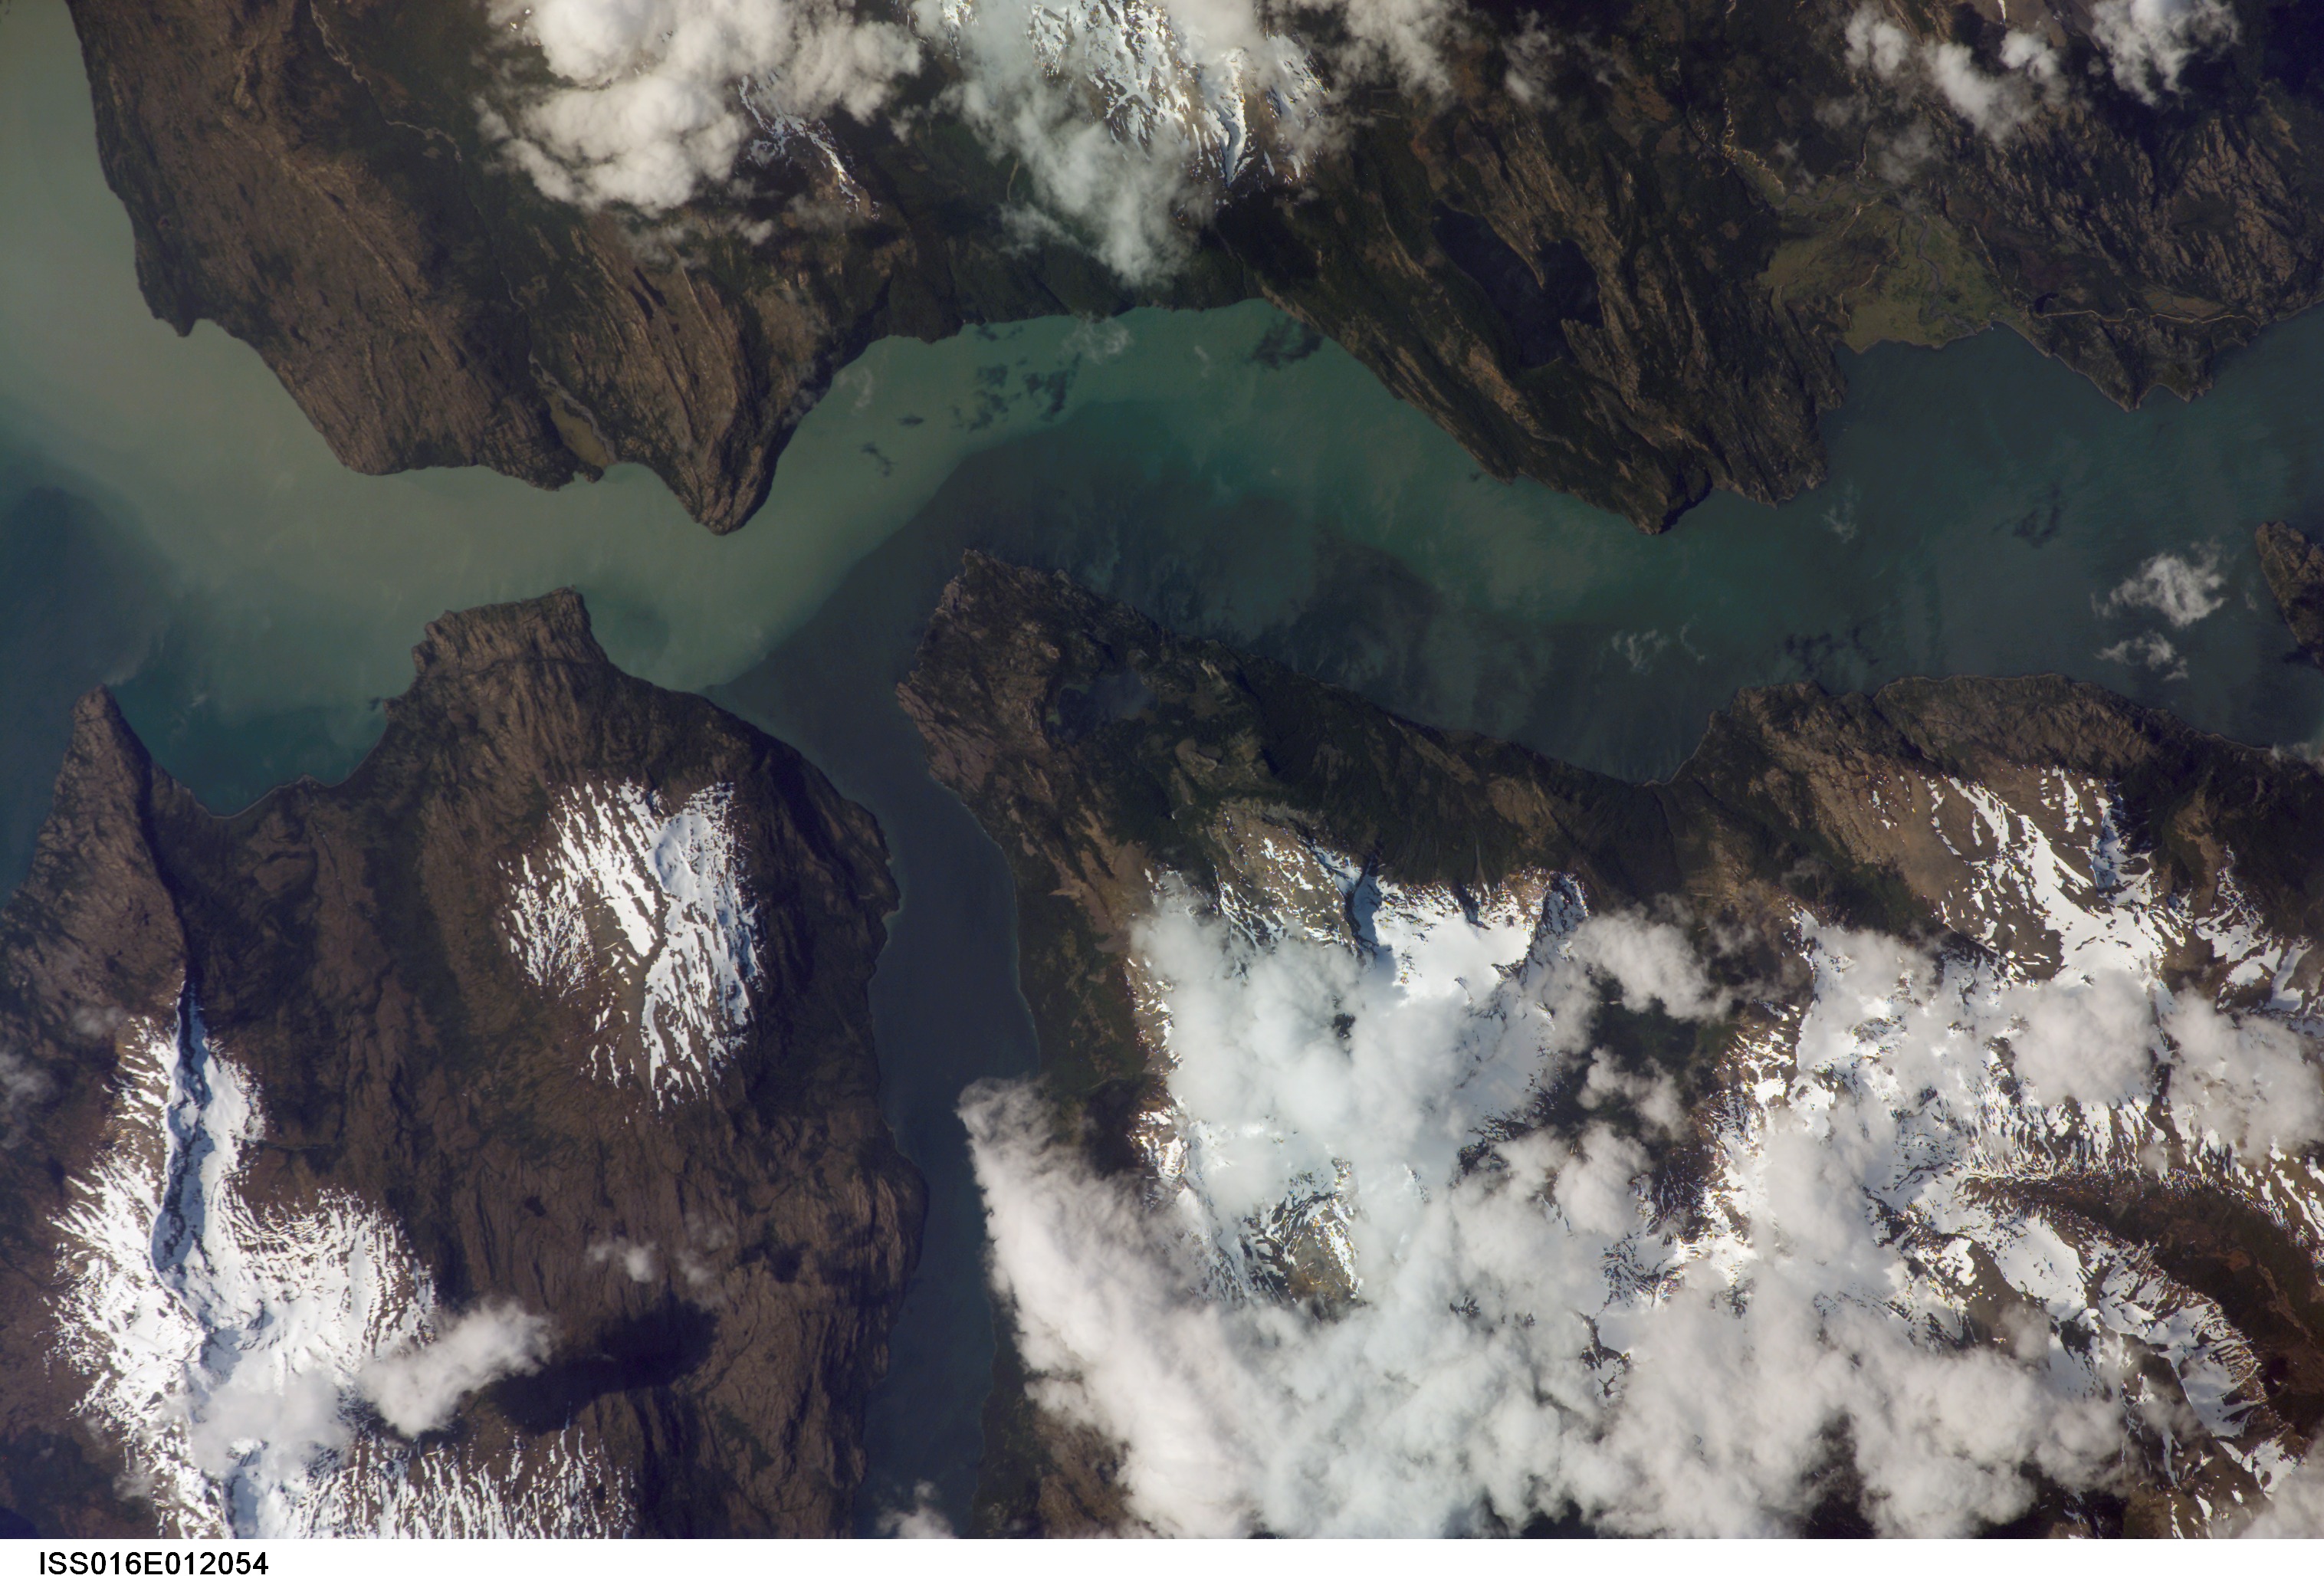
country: CHILE
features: ULTIMA ESPERANZA SOUND
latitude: -51.5
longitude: -73.0
